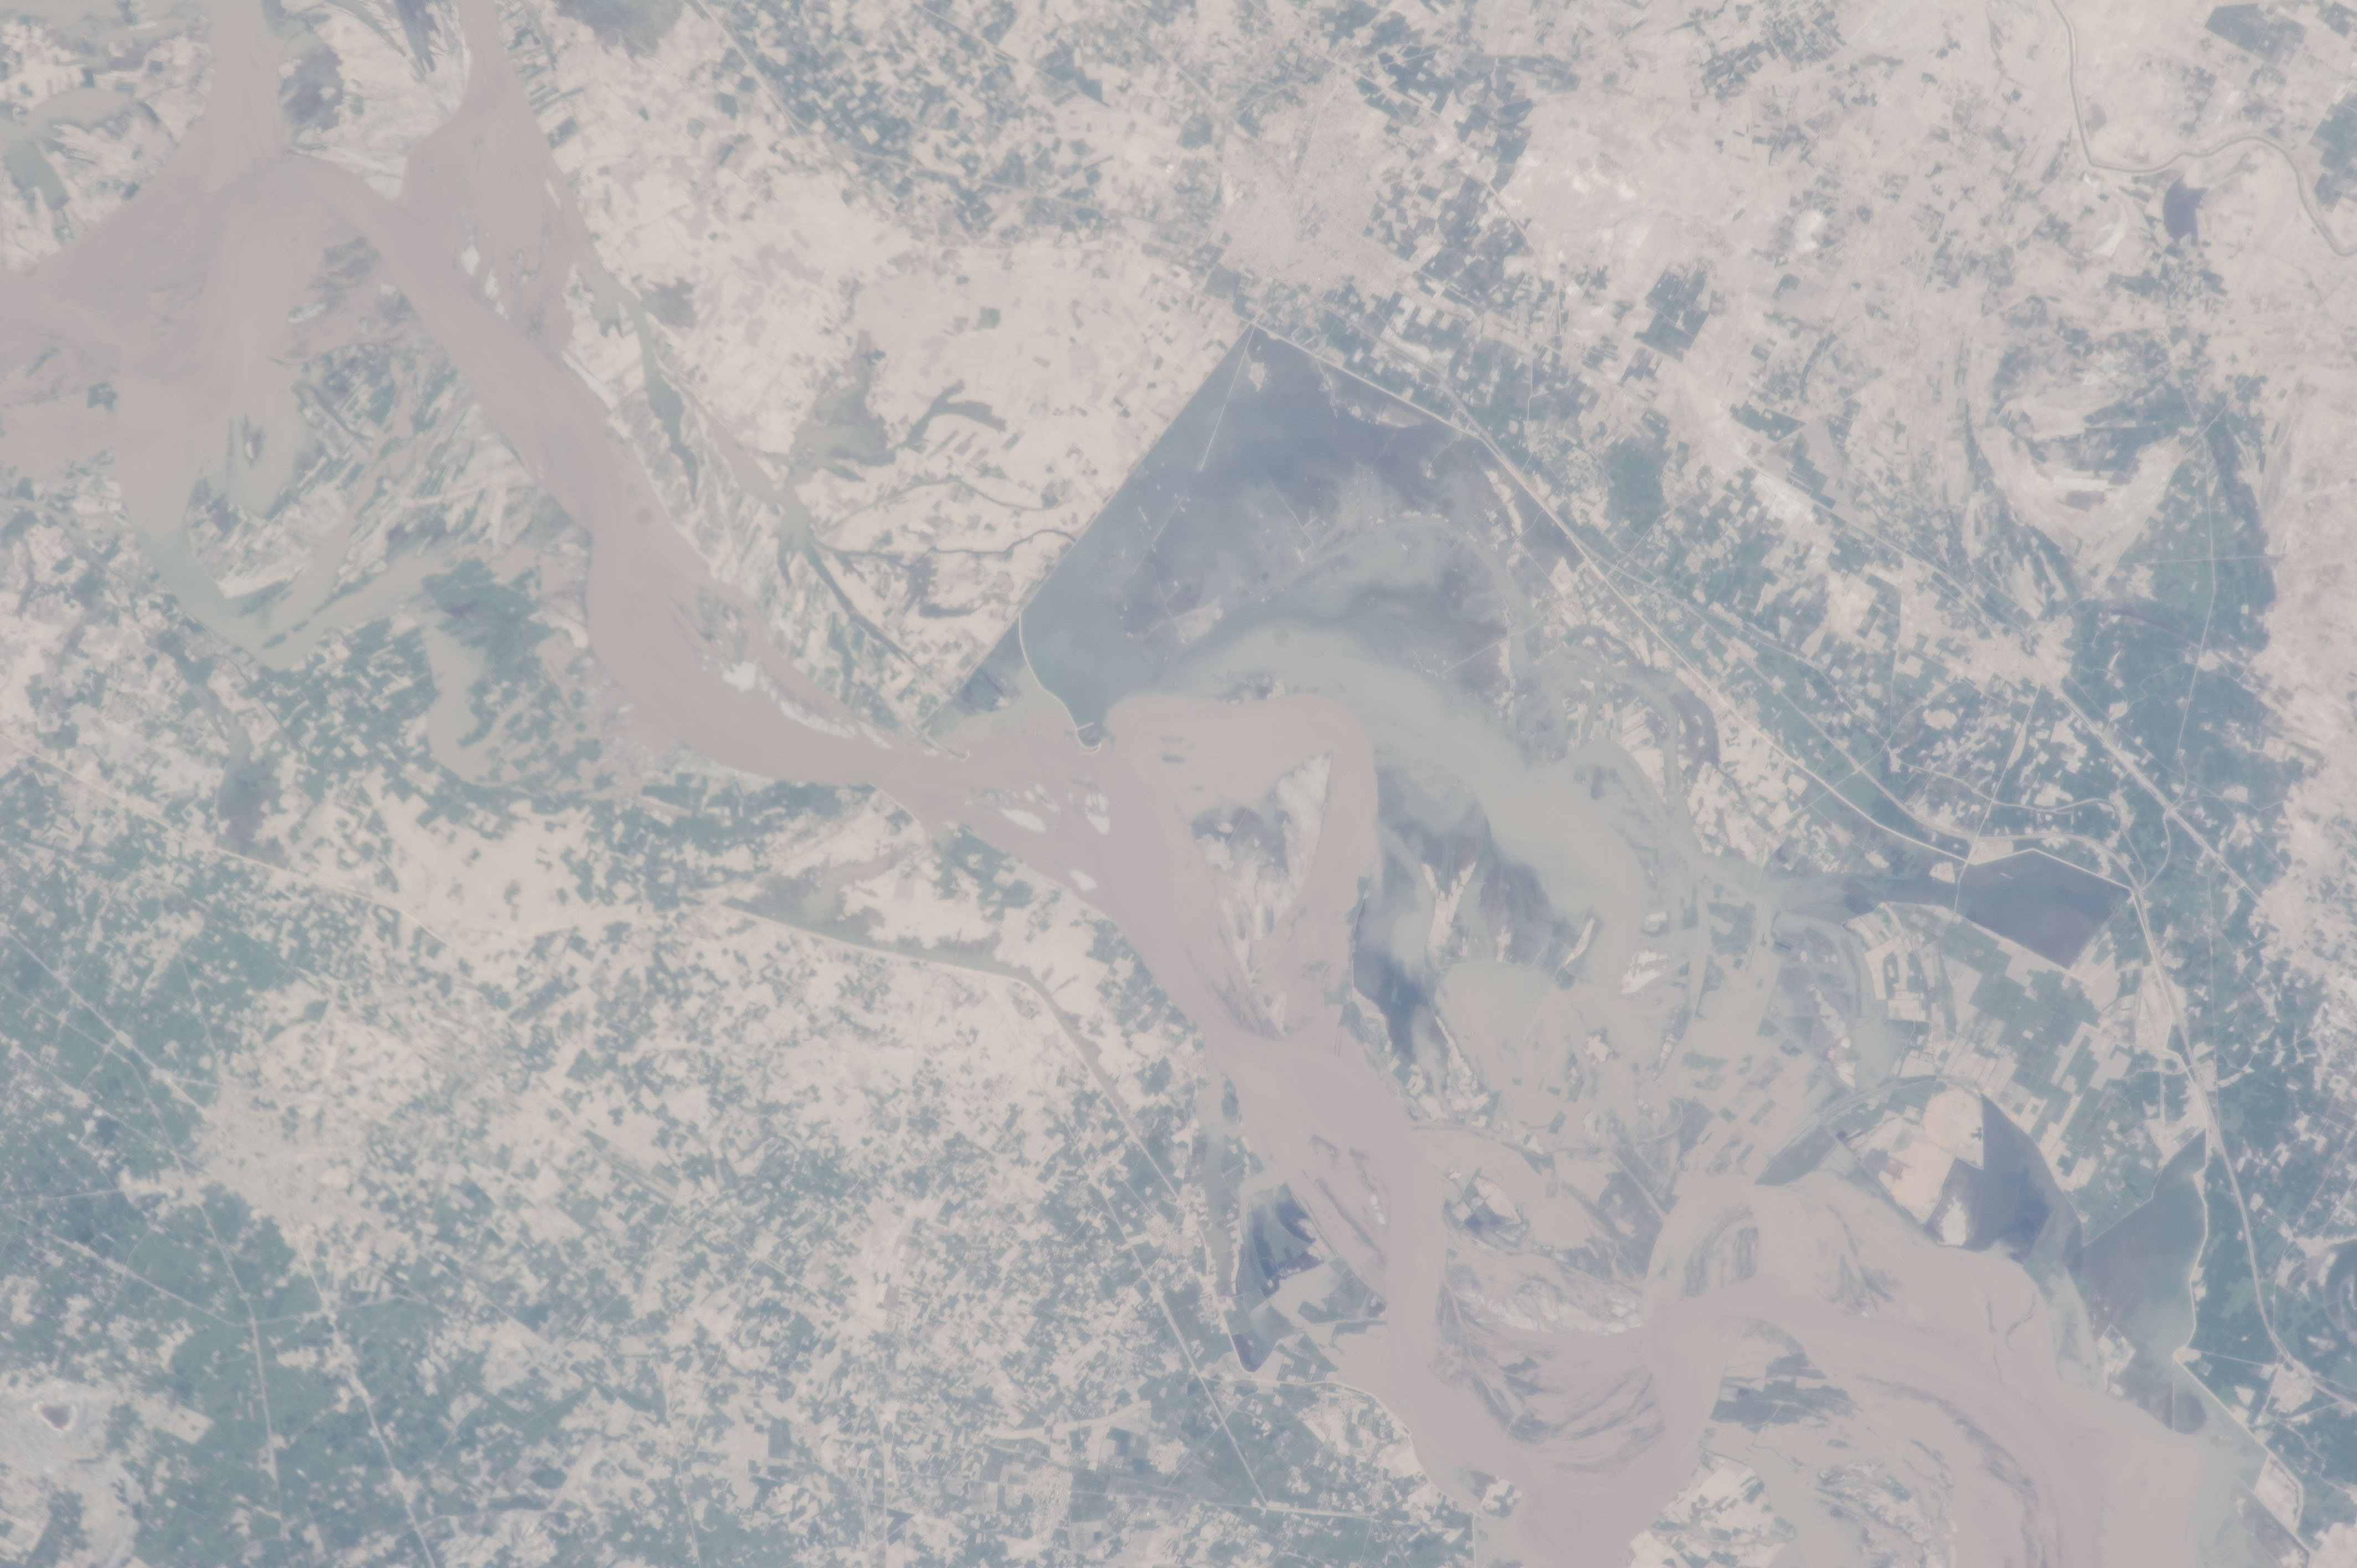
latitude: 26.7
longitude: 67.8
